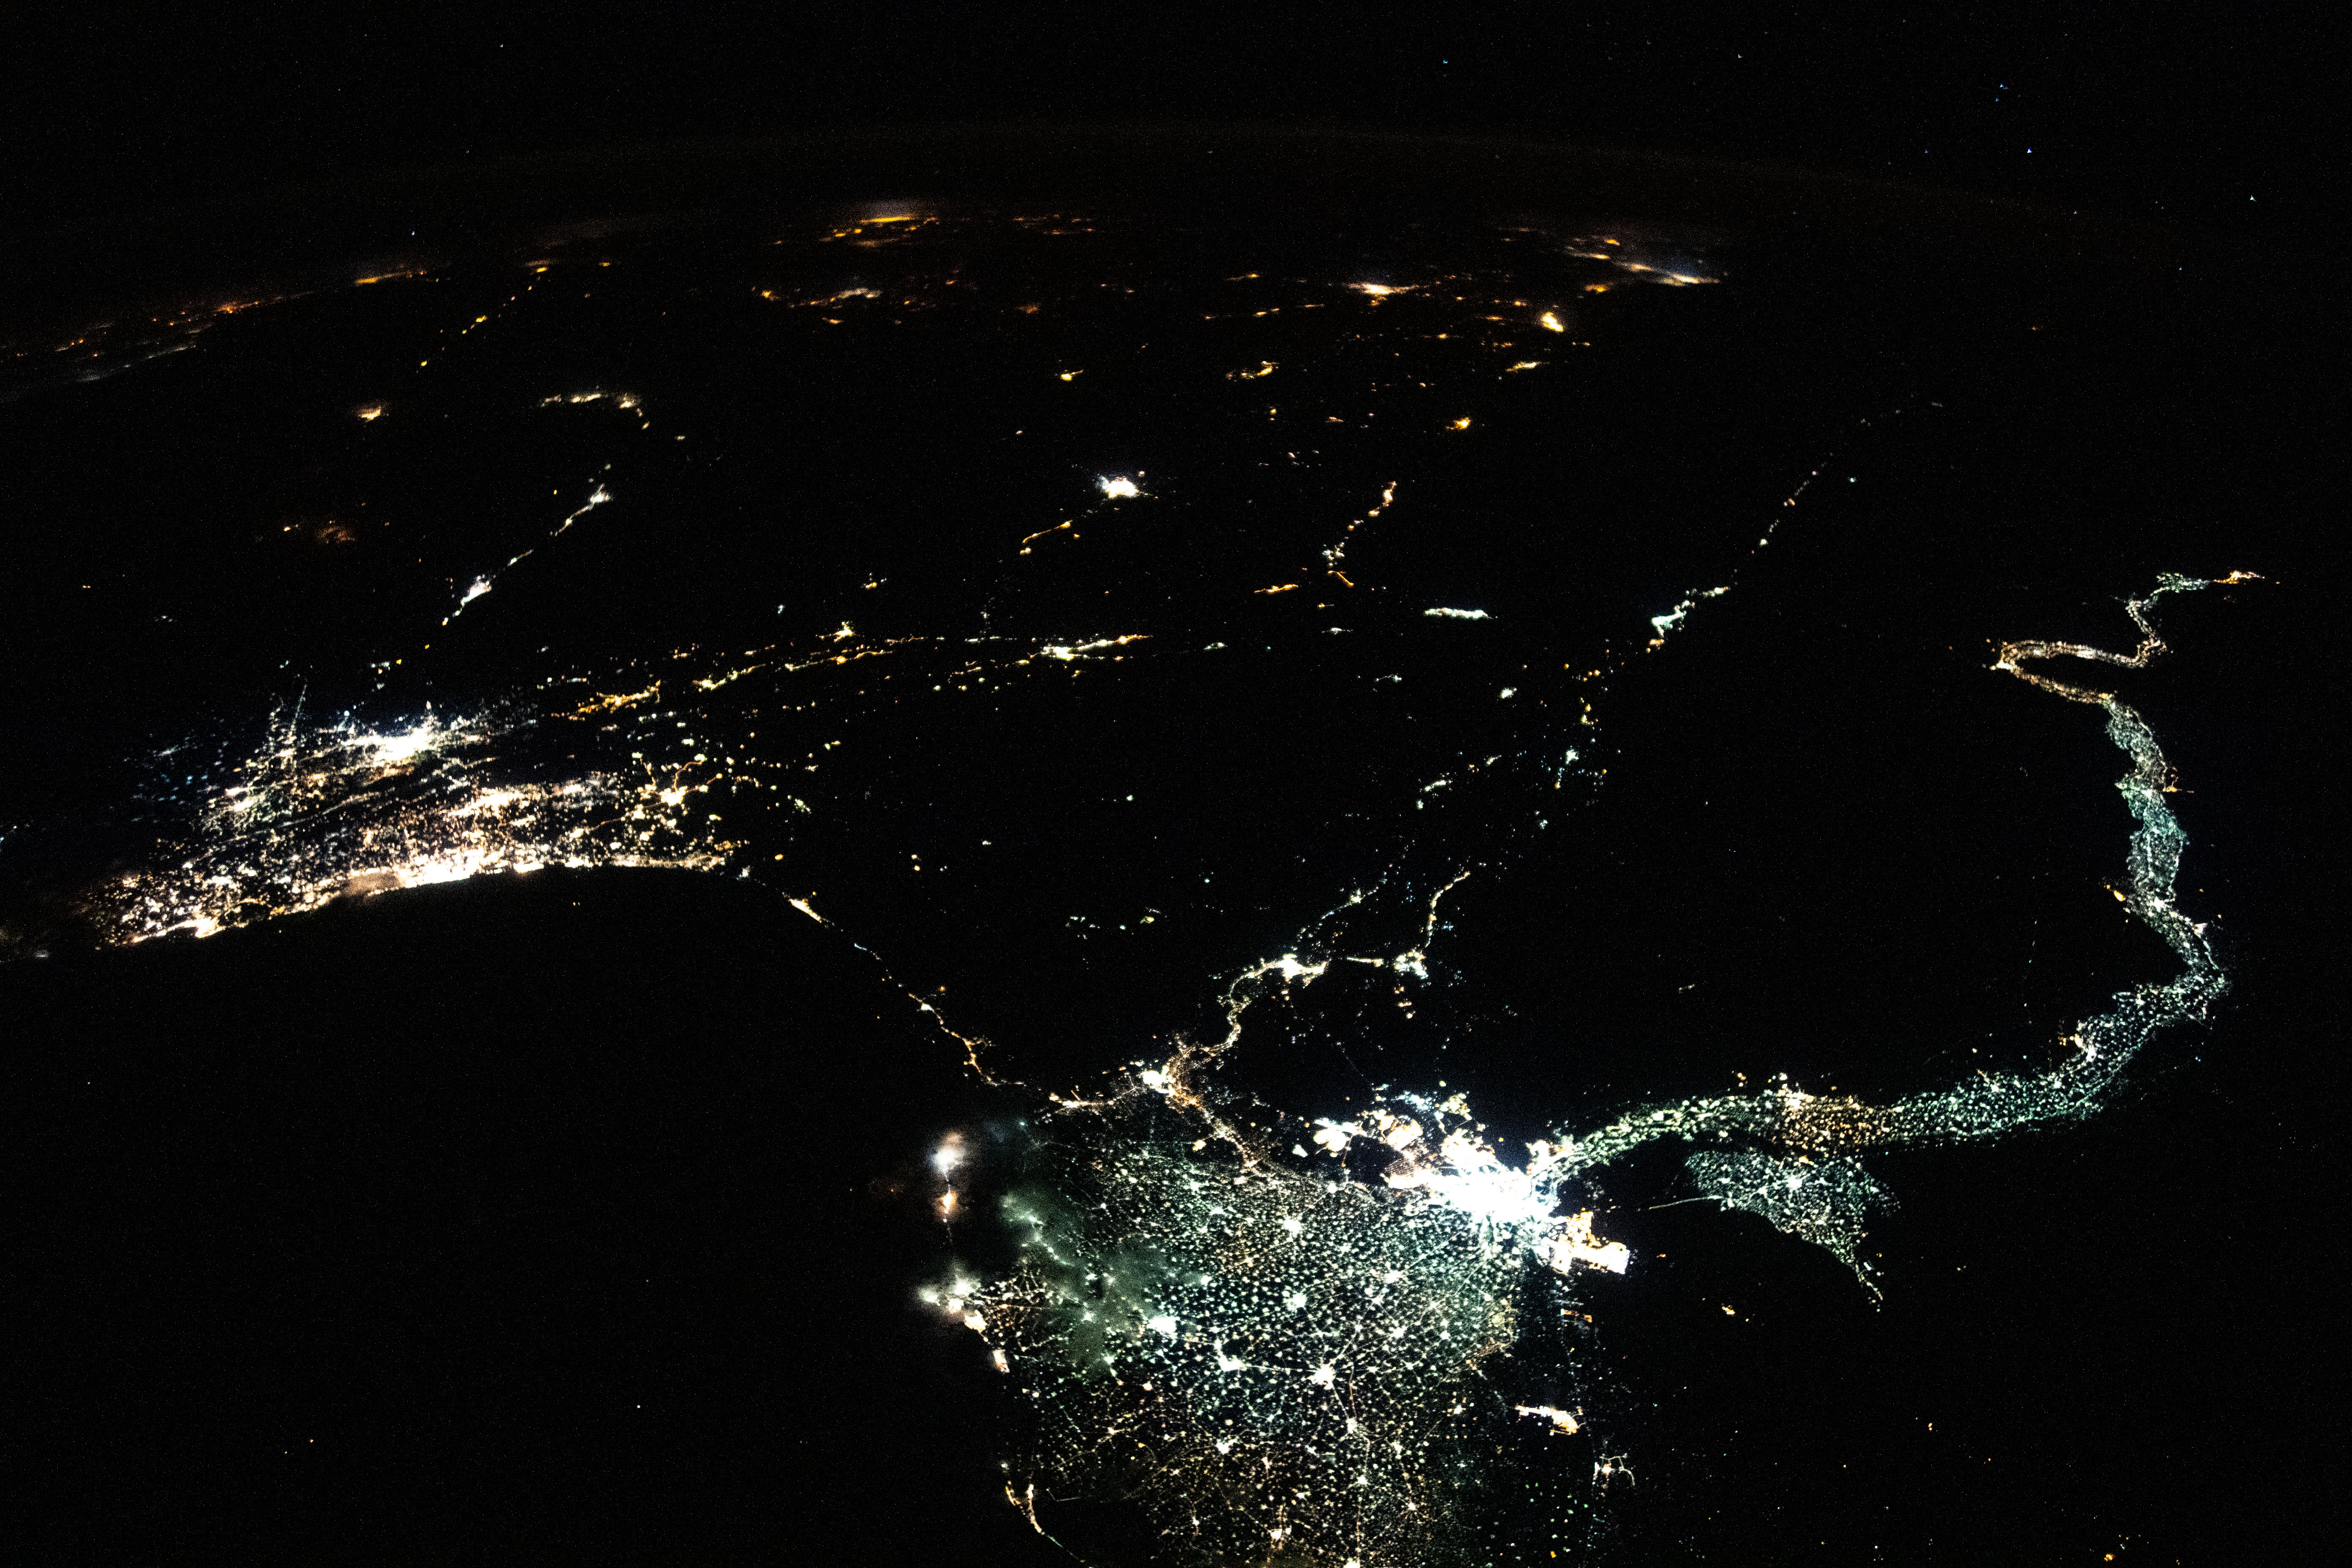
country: EGYPT
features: DARK EARTHOBS, NILE DELTA, GAZA STRIP
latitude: 28.5
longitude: 34.5
